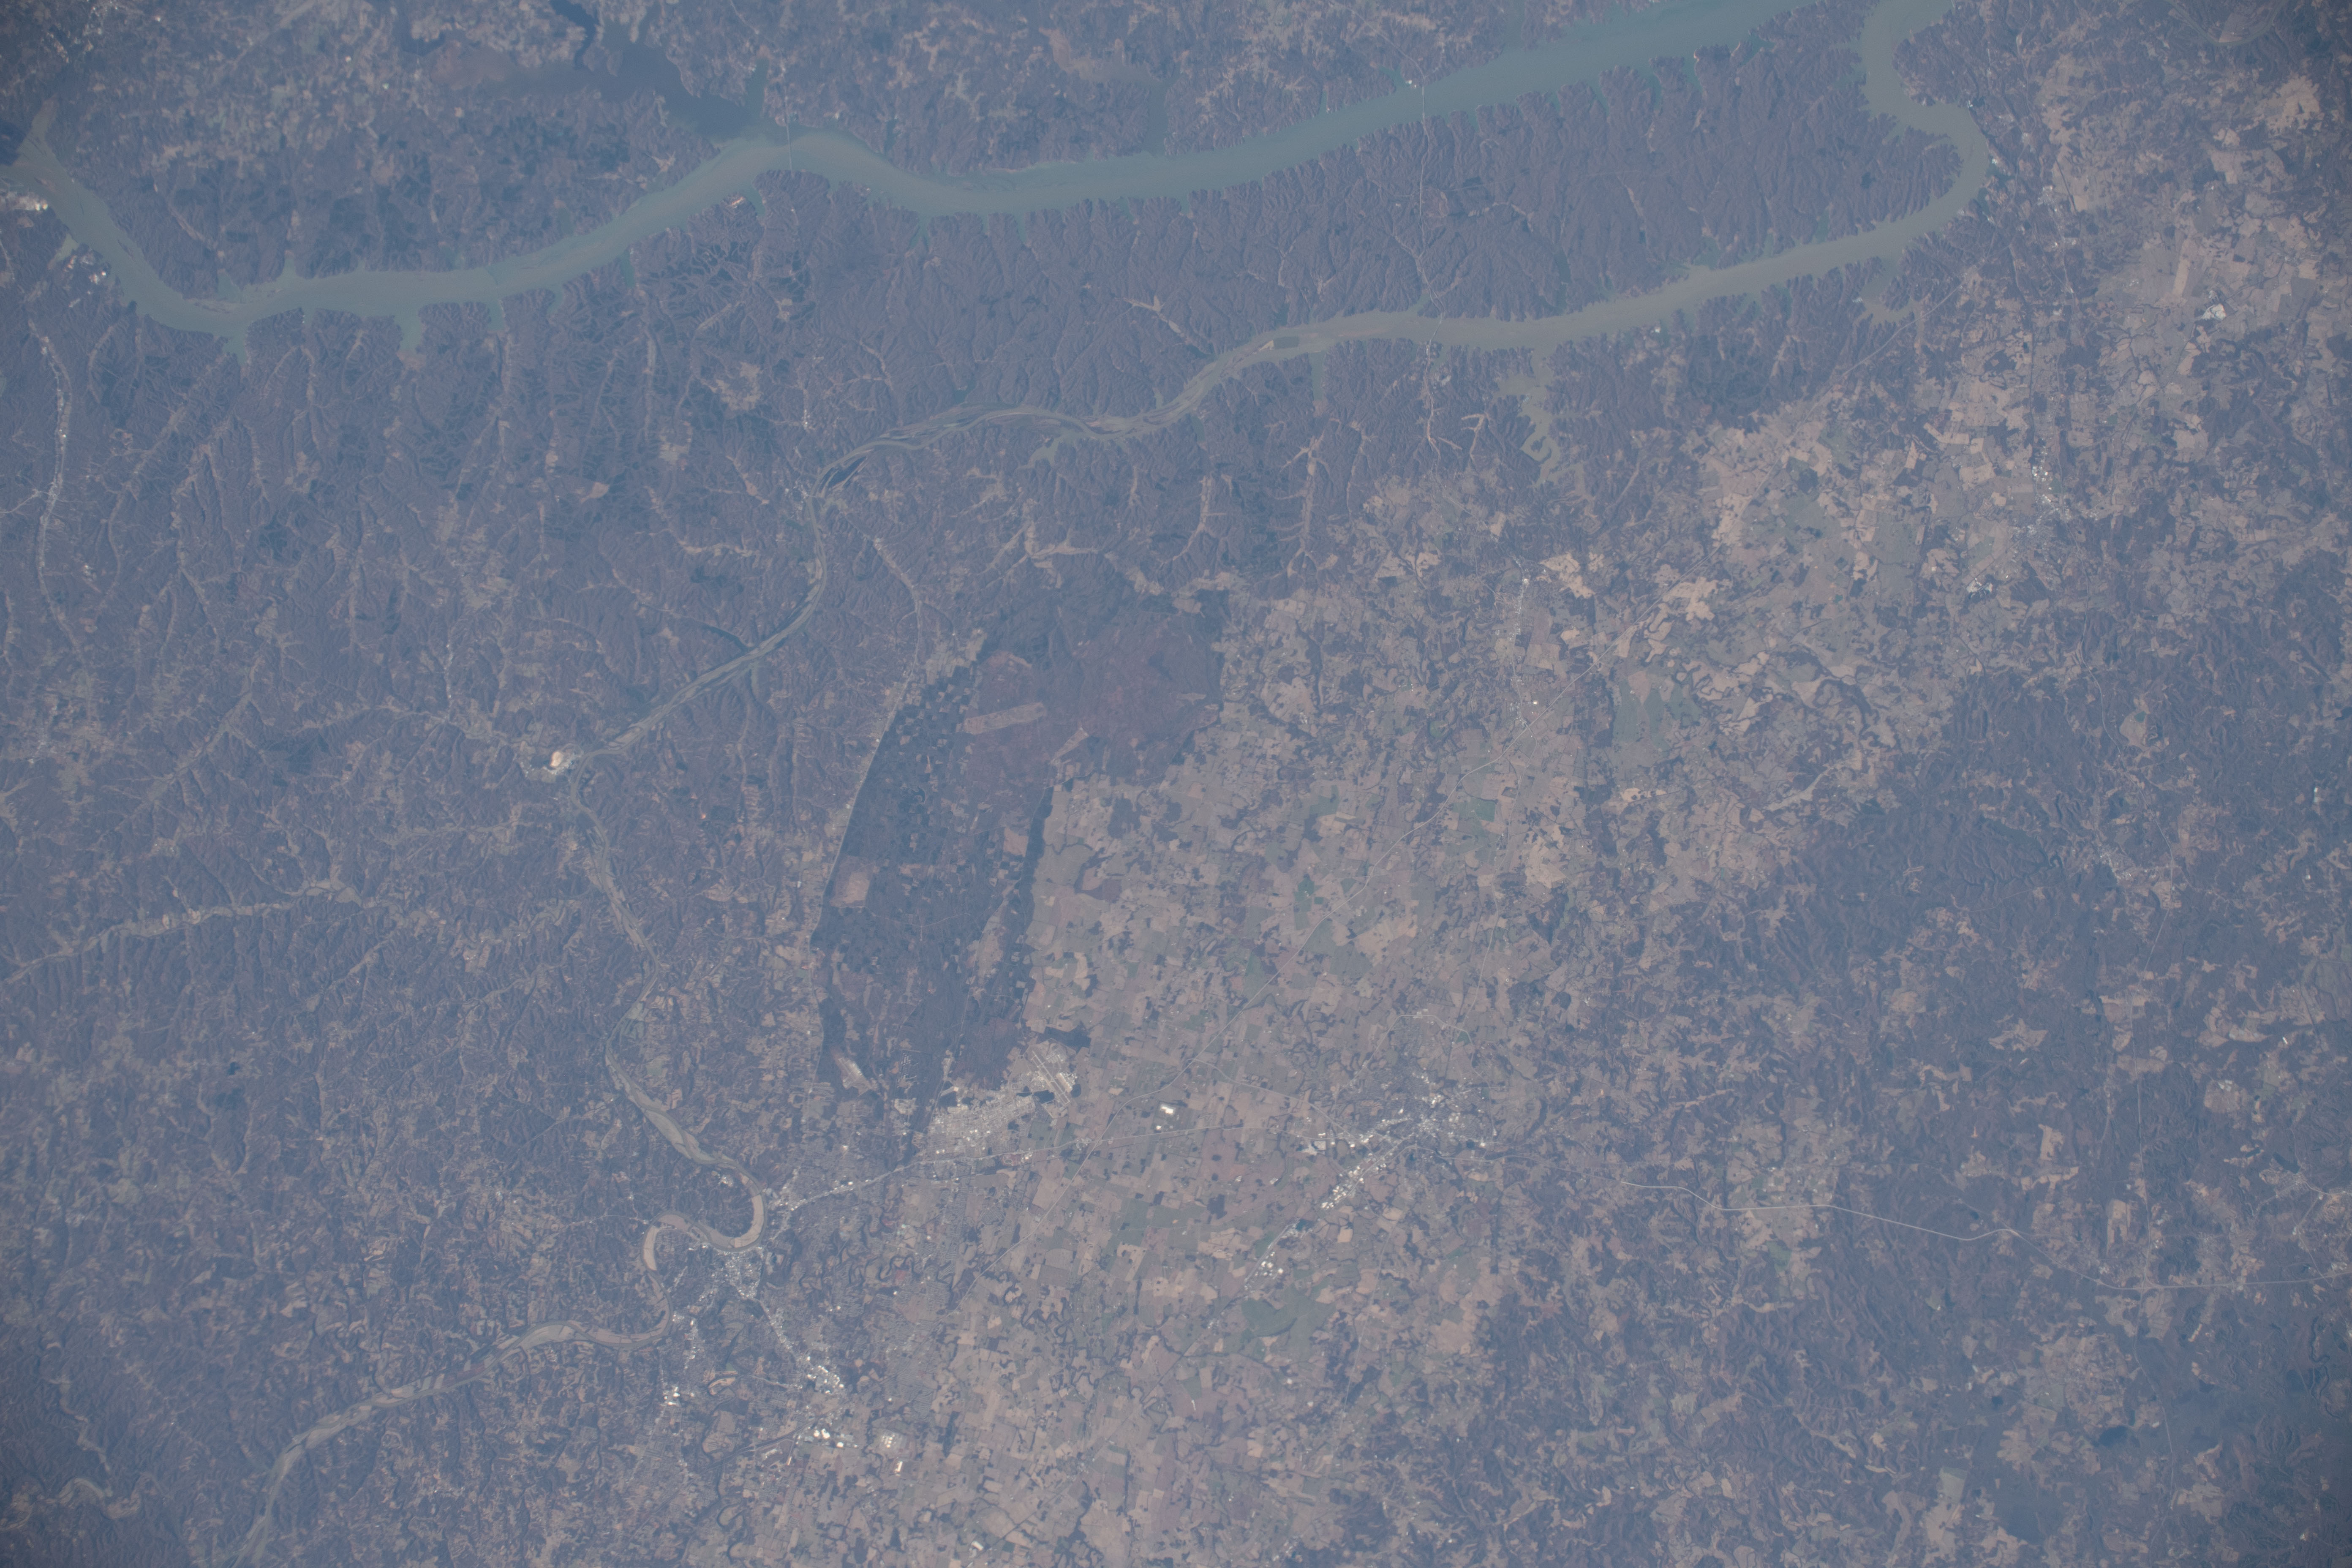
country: USA-KENTUCKY
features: FORT CAMPBELL, CUMBERLAND RIVER, HOPKINSVILLE, KENTUCKY, CLARKSVILLE, TENNESSEE
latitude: 36.7
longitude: -87.7
